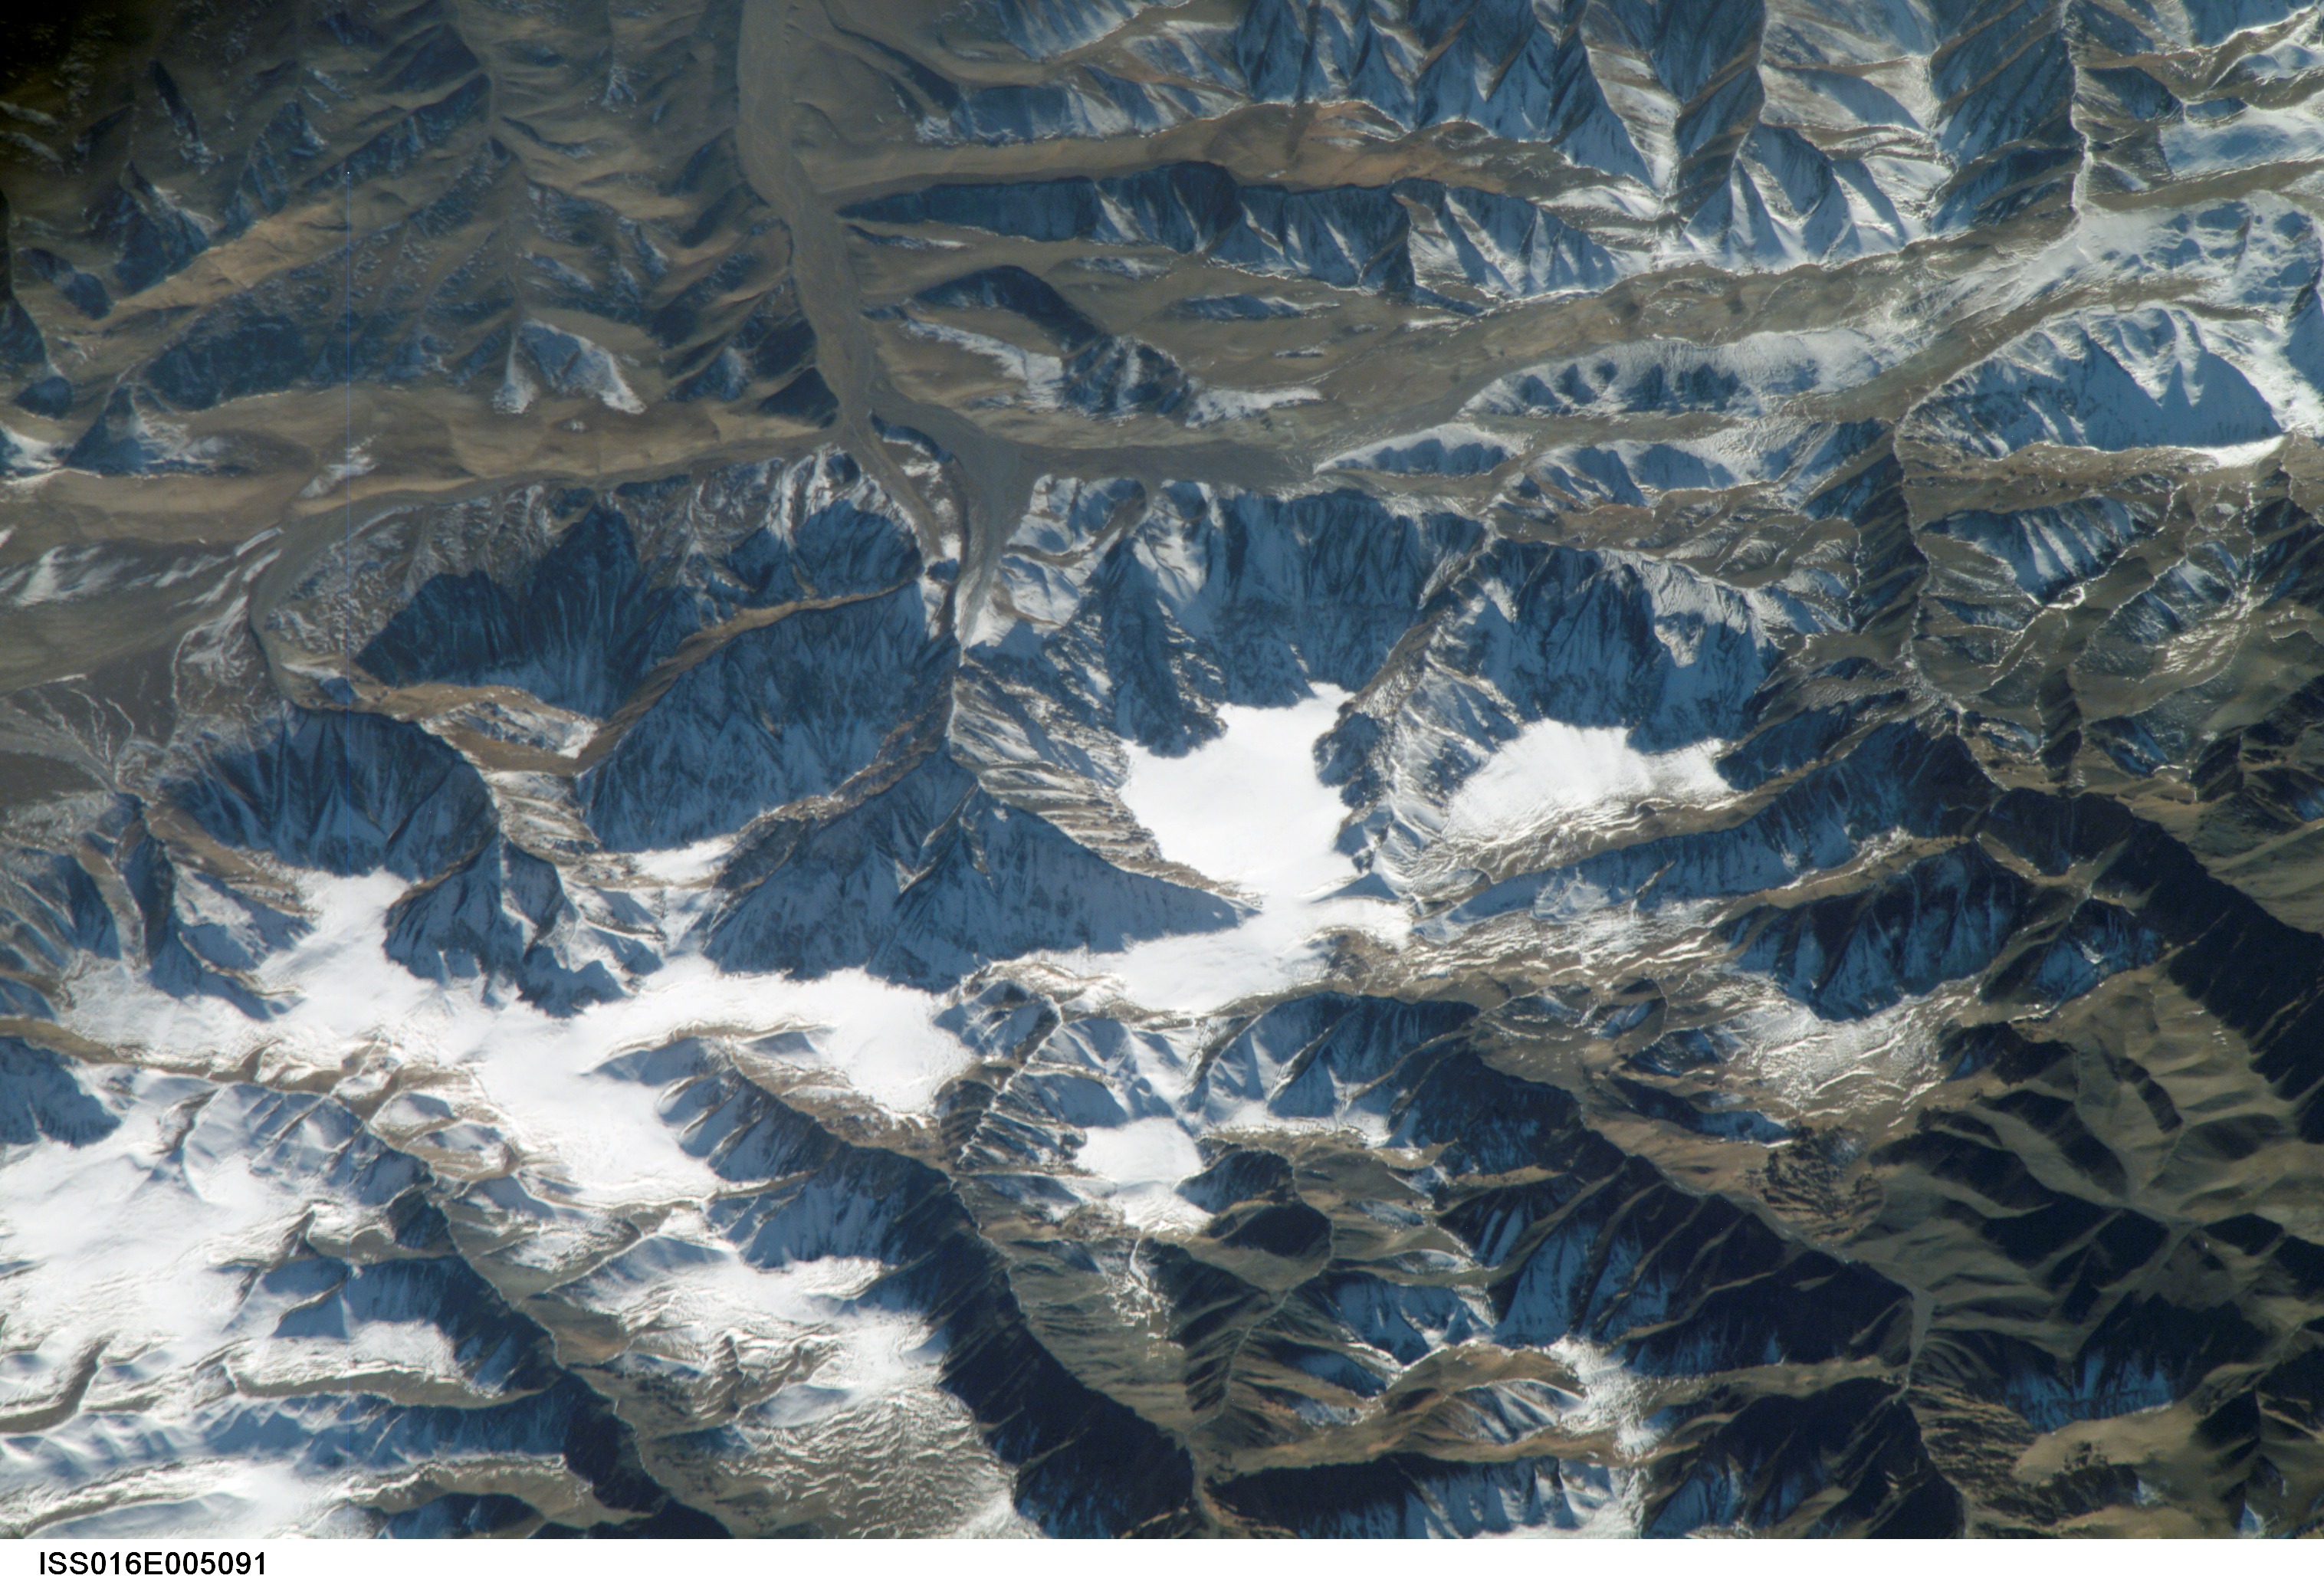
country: MONGOLIA
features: GICHGENINYN RANGE
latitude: 45.4
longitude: 97.2
